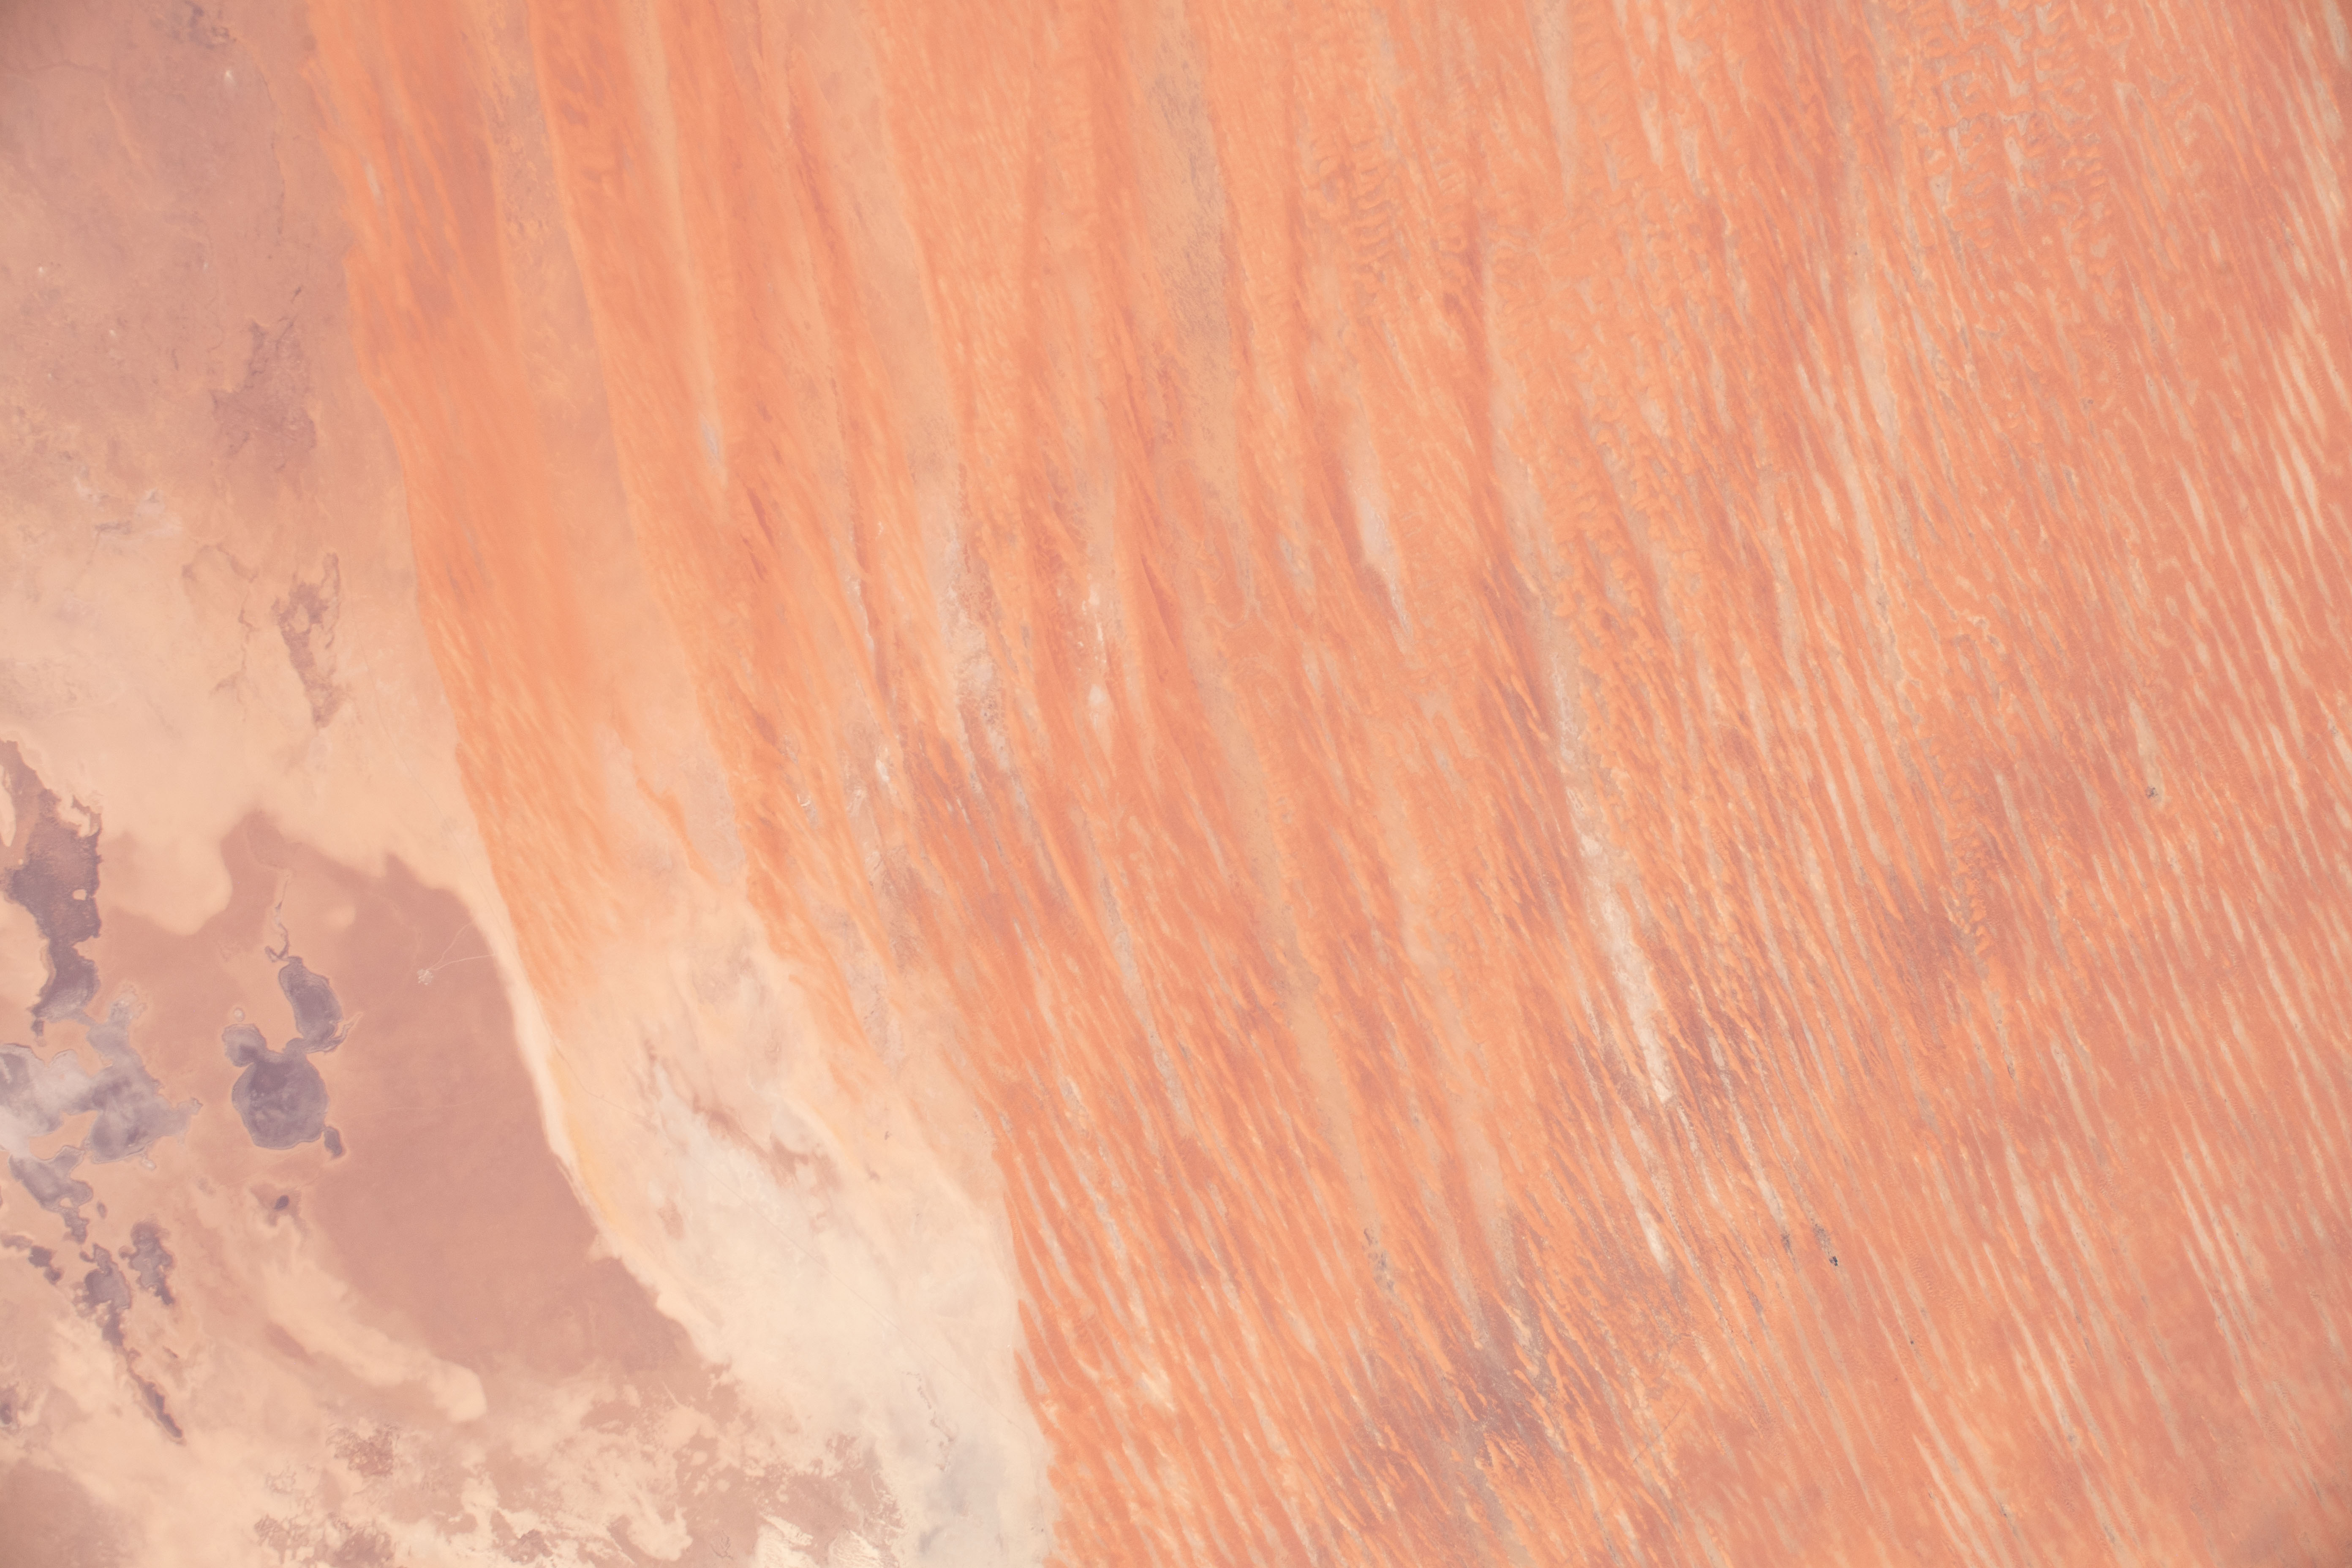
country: MAURITANIA
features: TRARZA DESERT, NOUAKCHOTT
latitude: 18.3
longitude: -15.5
